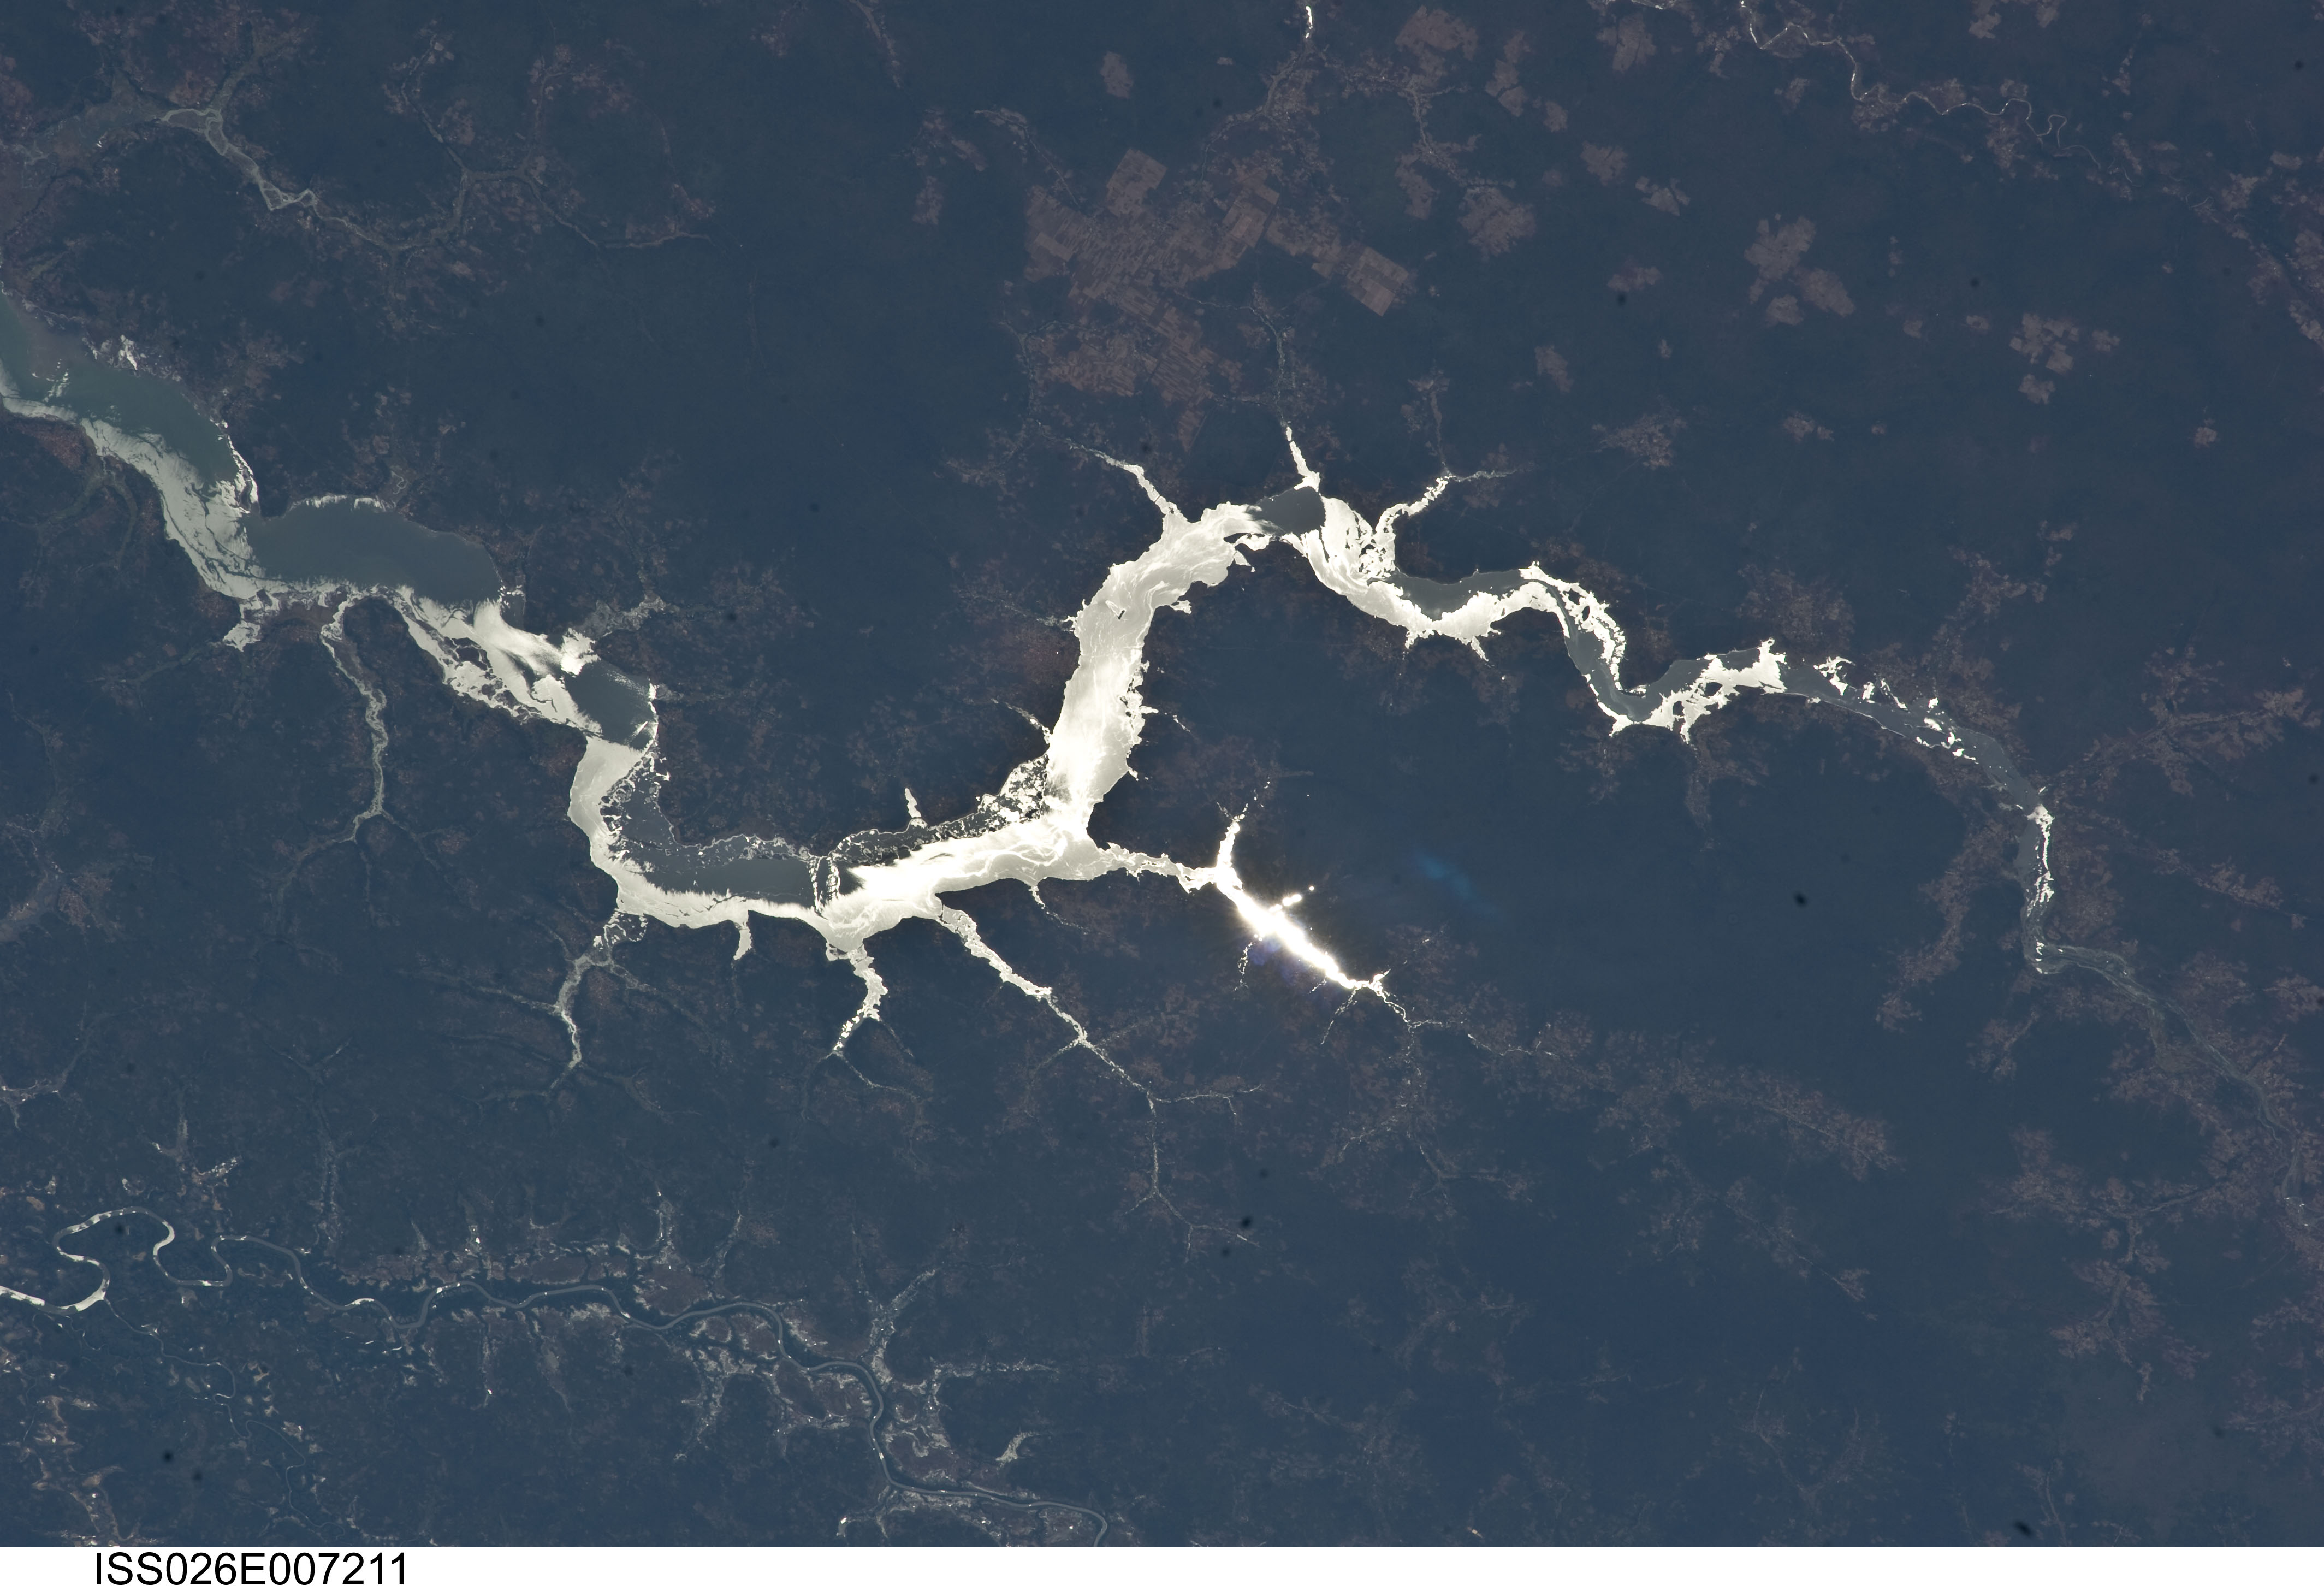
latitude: 12.7
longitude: -15.5
